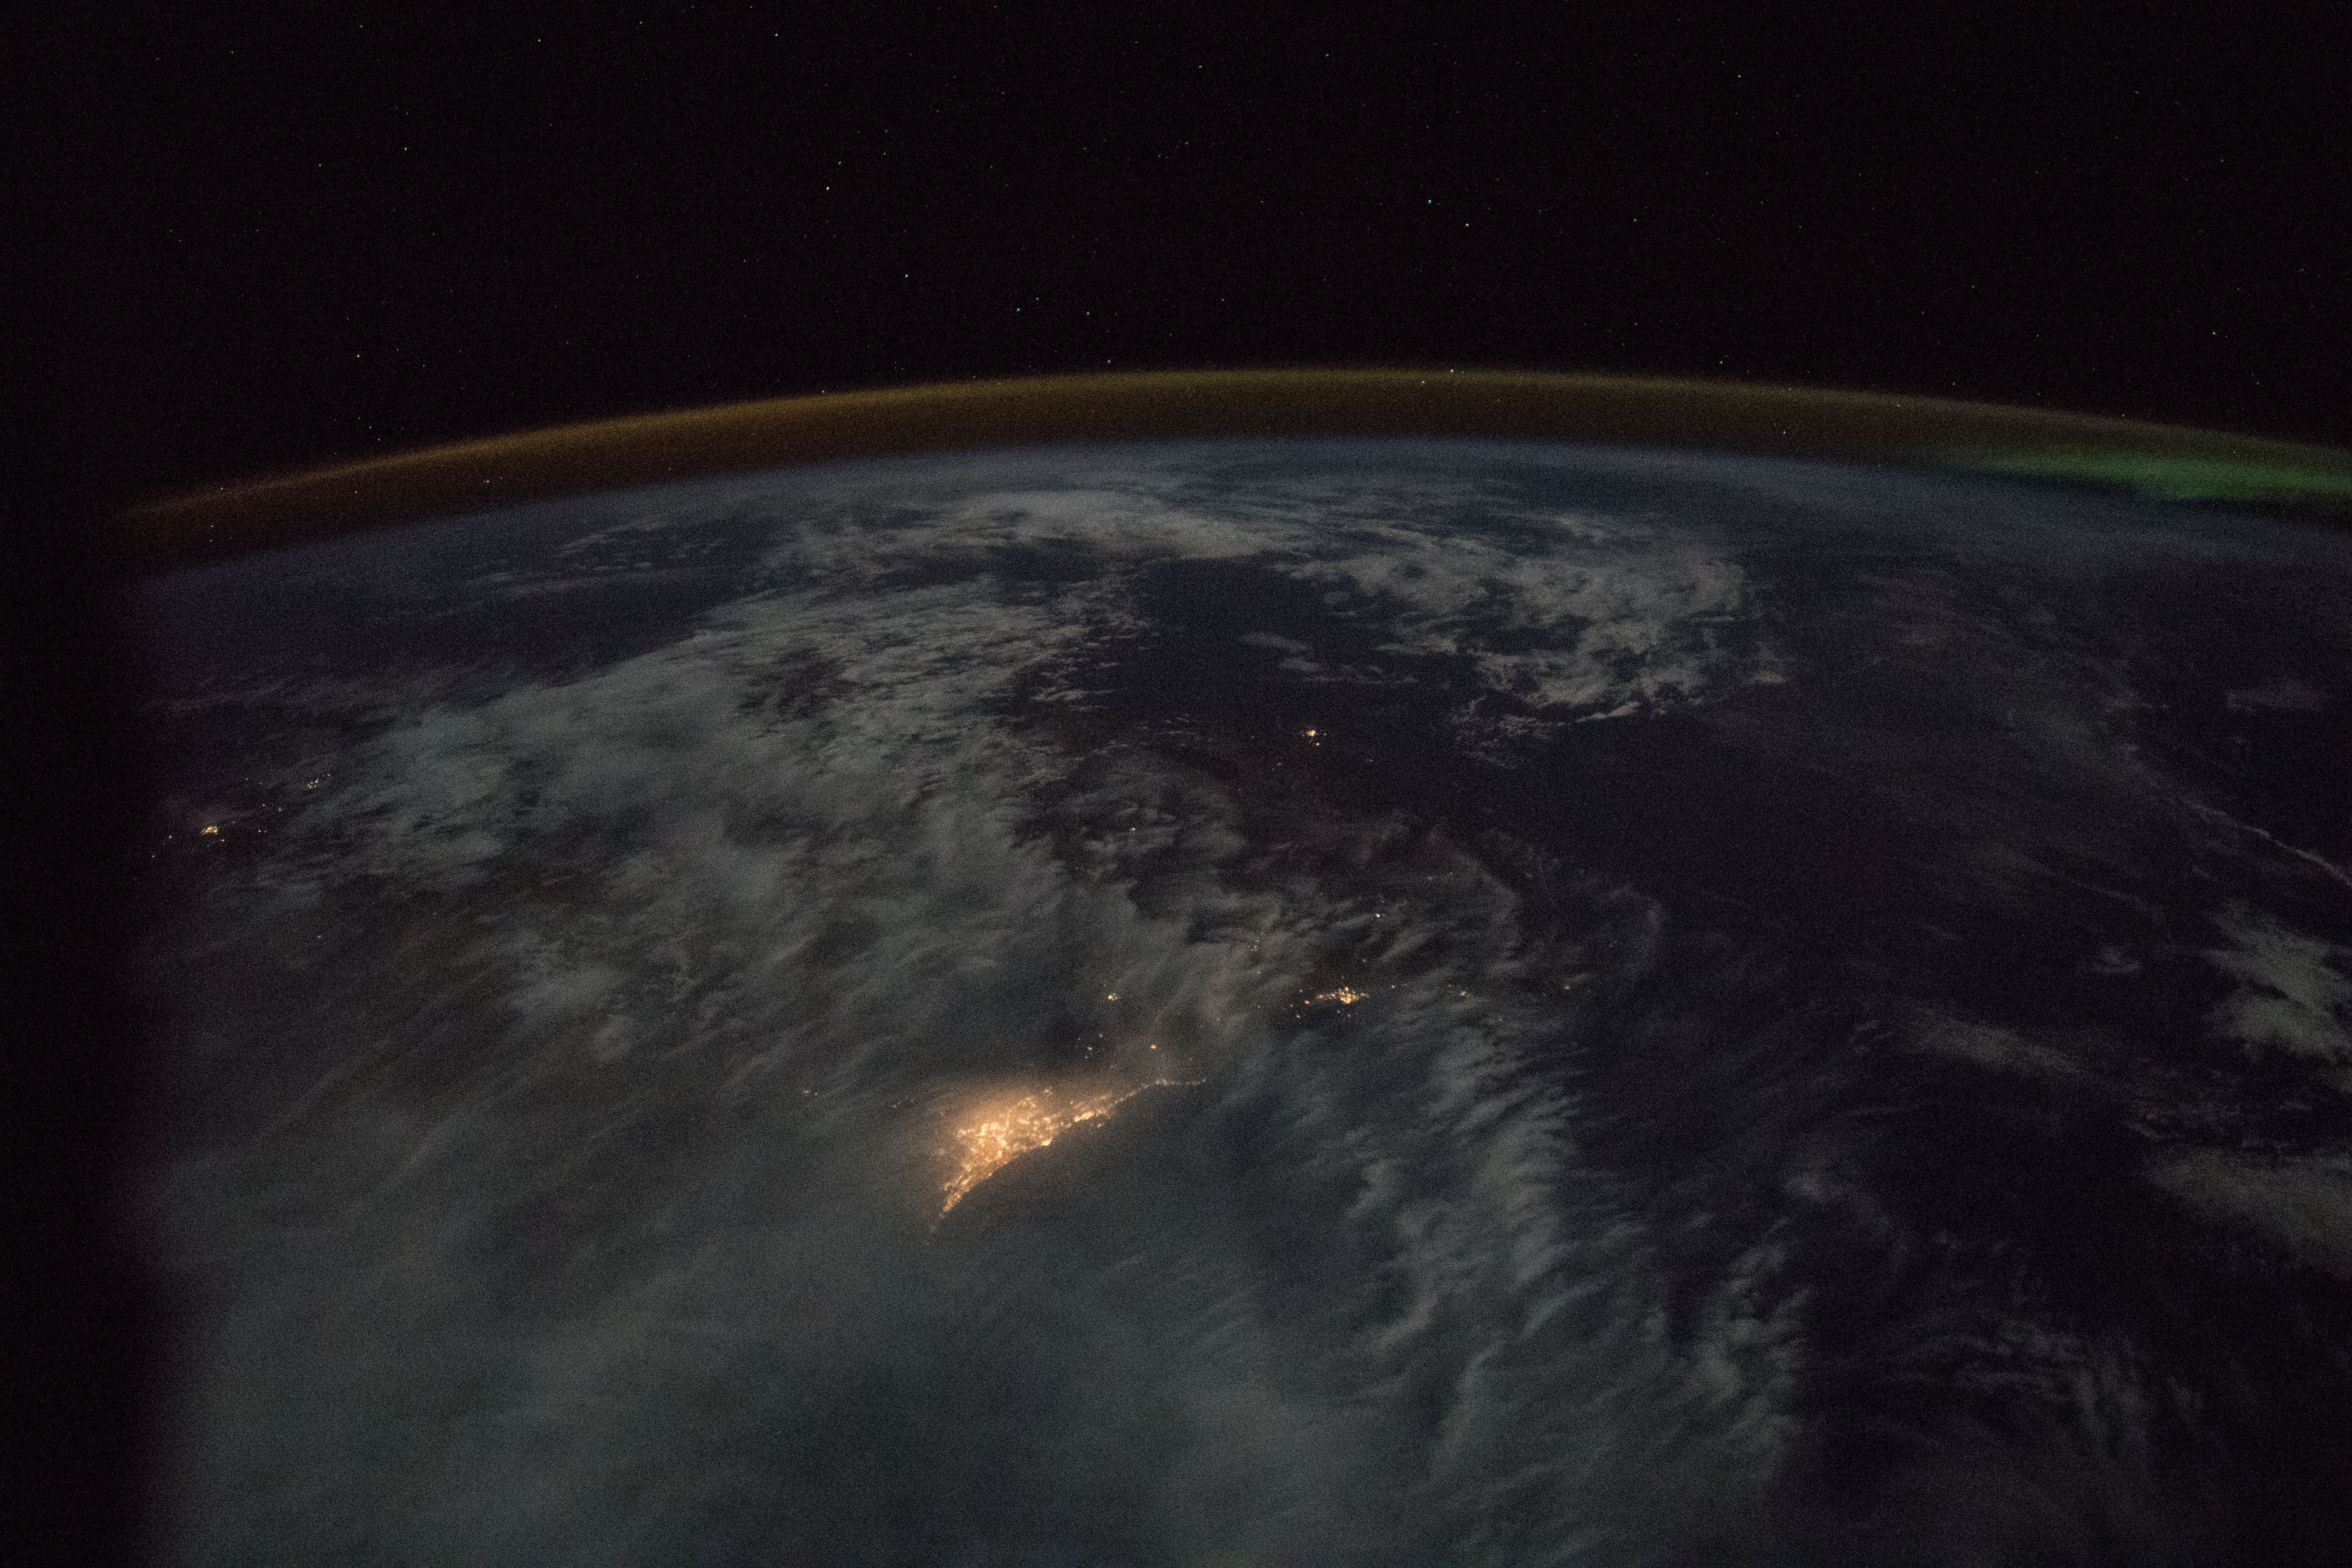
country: AUSTRALIA-WA
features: PERTH, AURORA, DARK EARTHOBS
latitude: -34.5
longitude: 119.5
